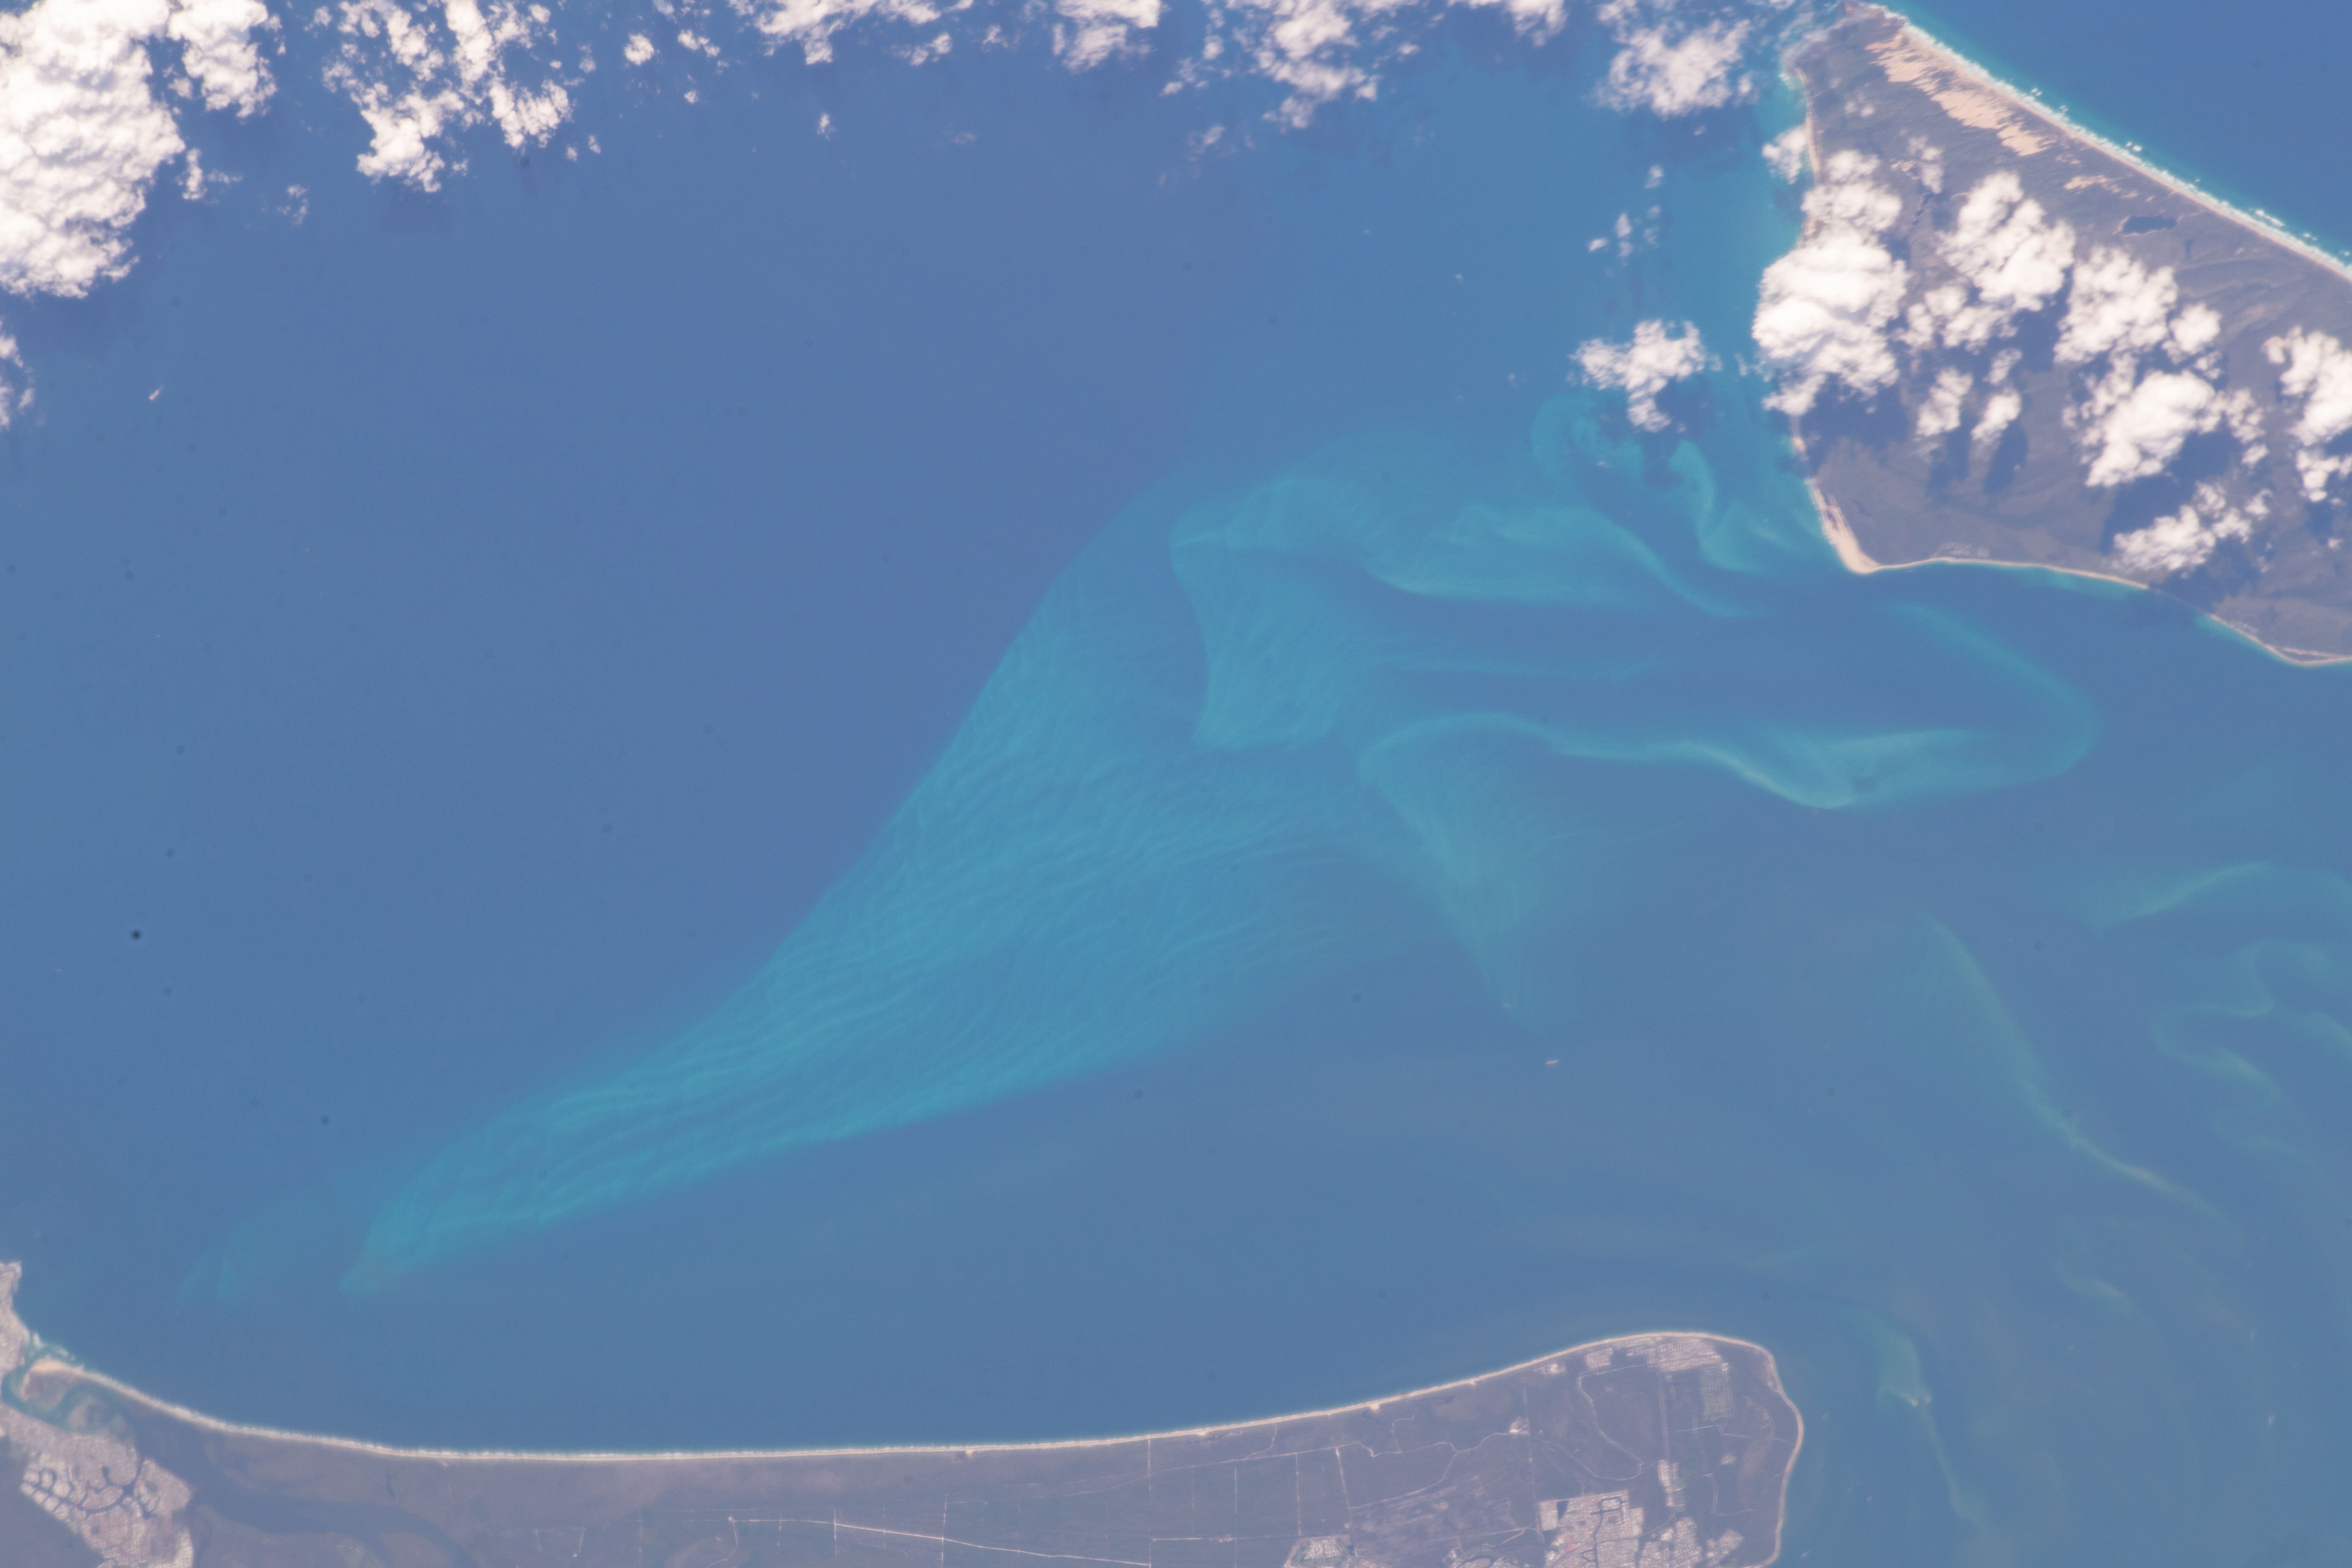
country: AUSTRALIA-Q
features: CORAL SEA, MORETON BAY, BONGAREE, MORETON ISLAND
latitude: -27.0
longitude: 153.3
